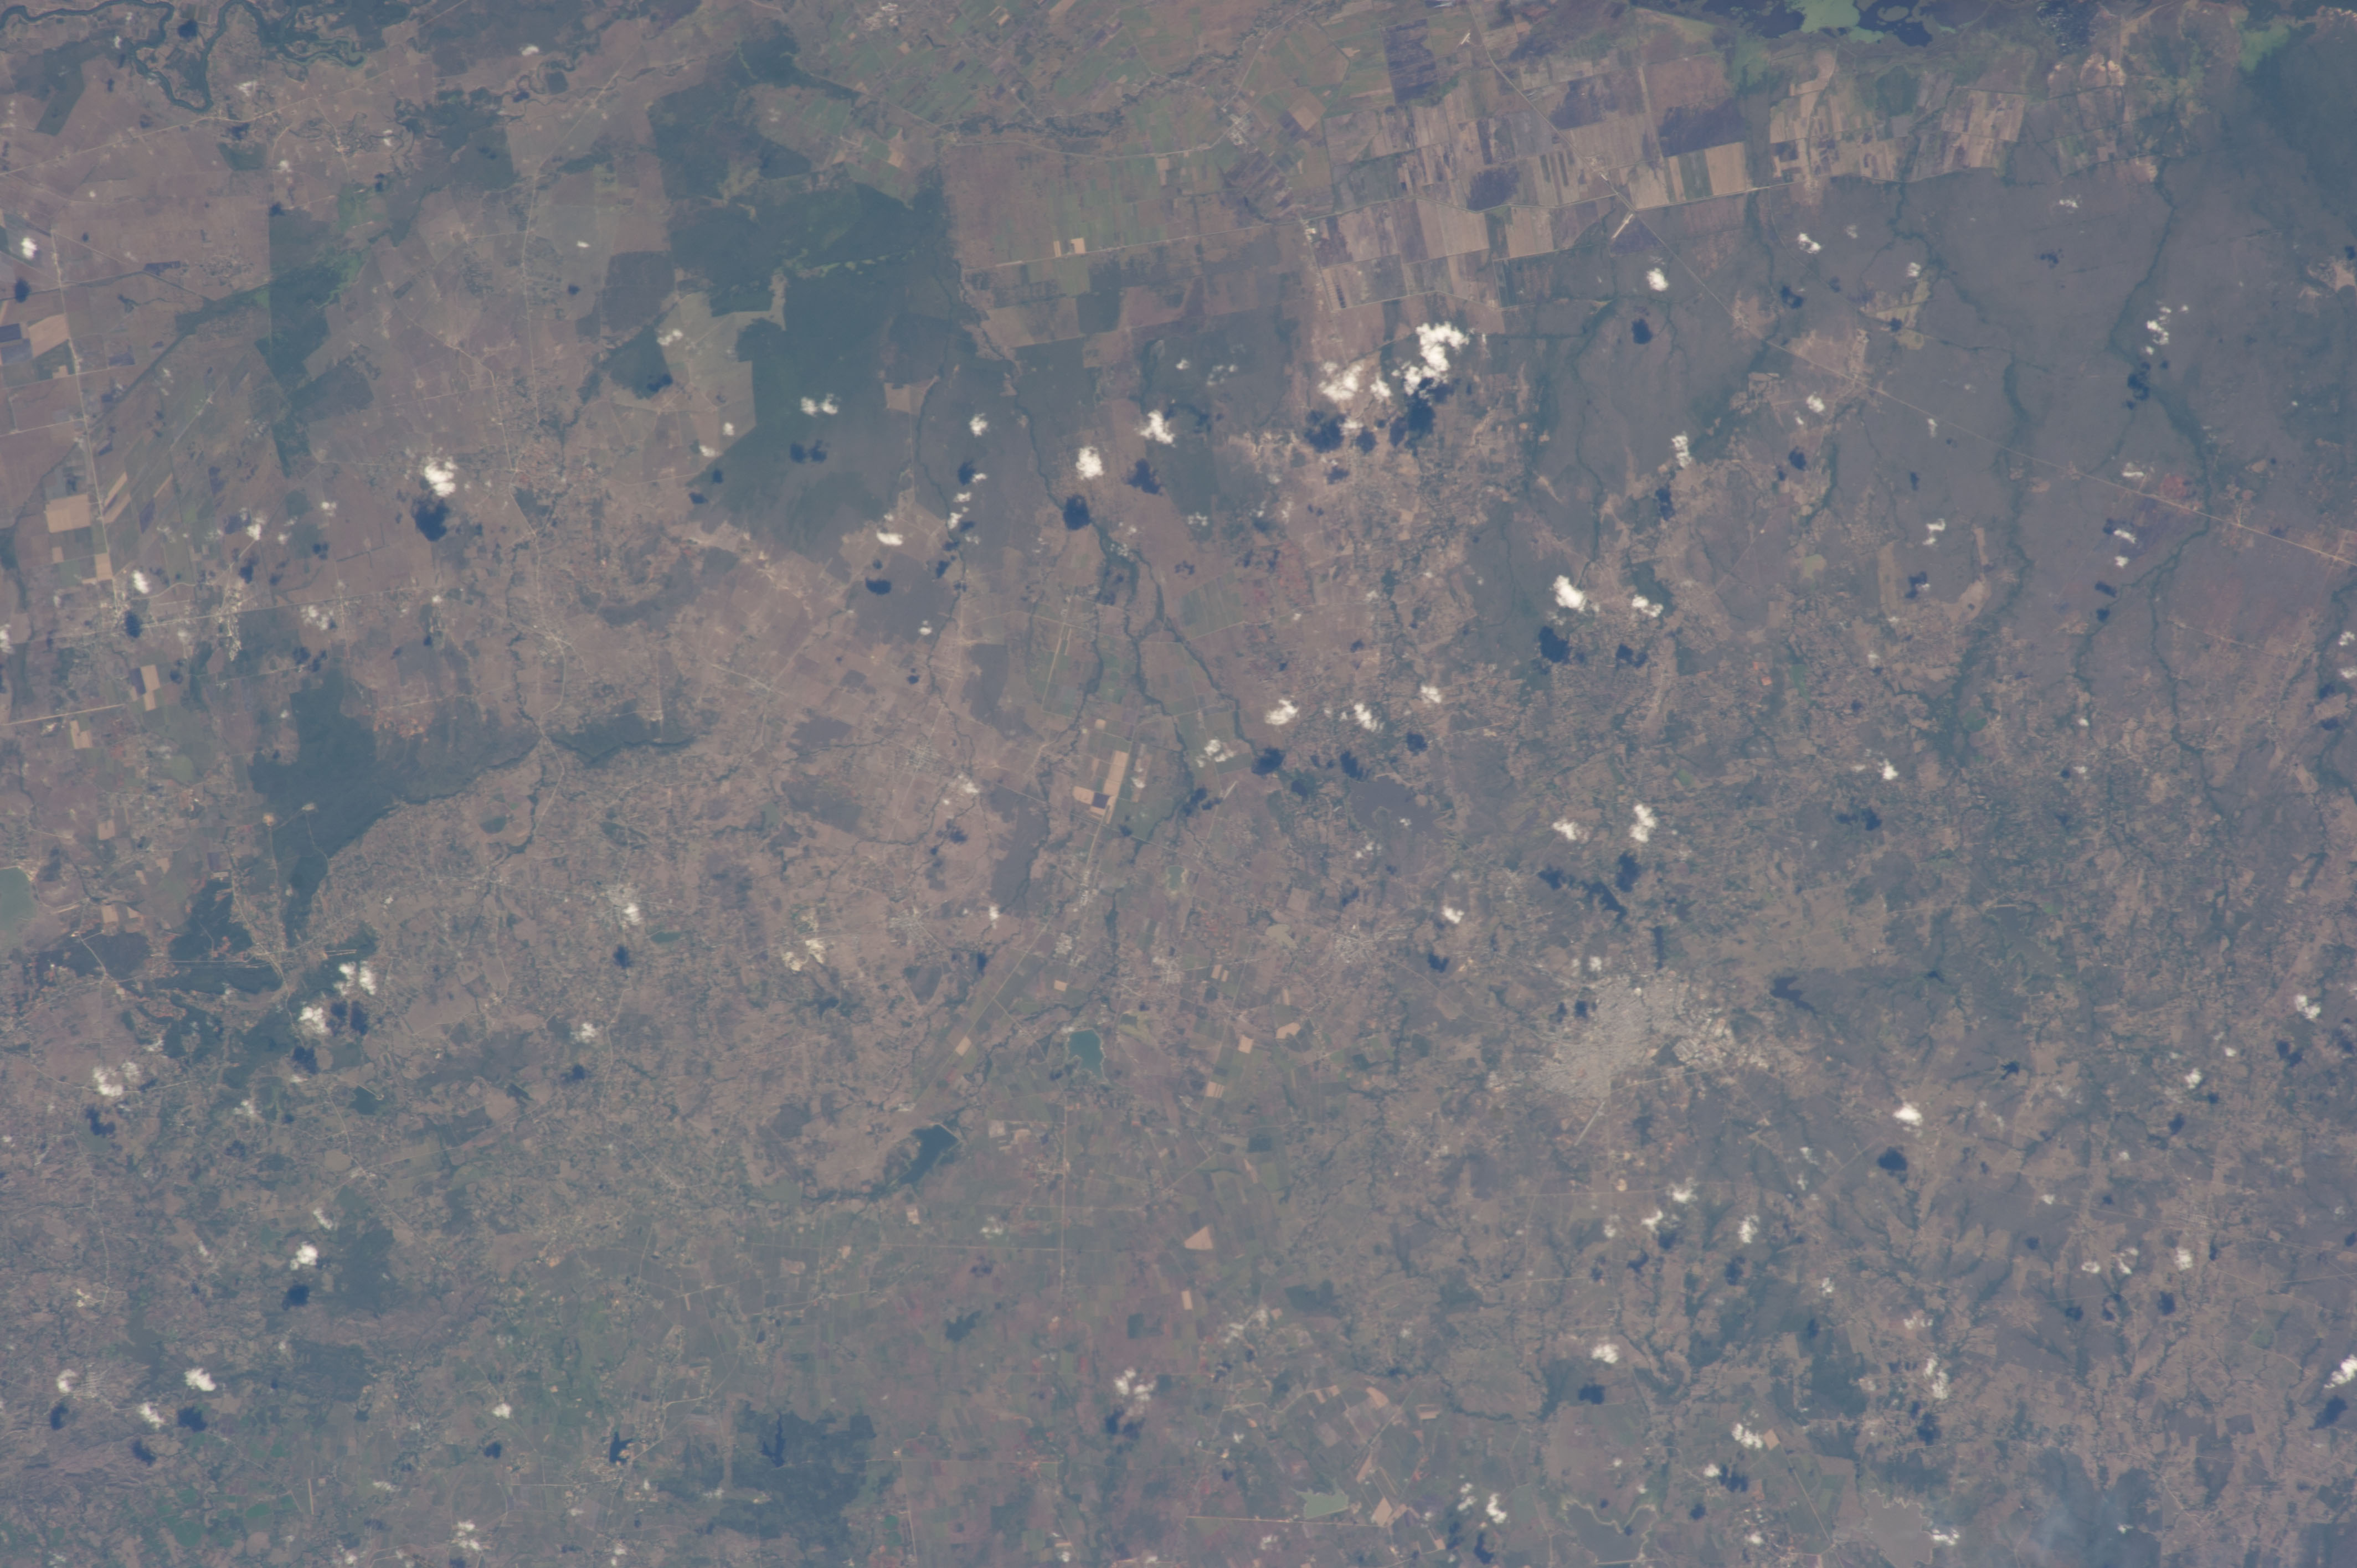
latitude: 20.9
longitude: -76.8
